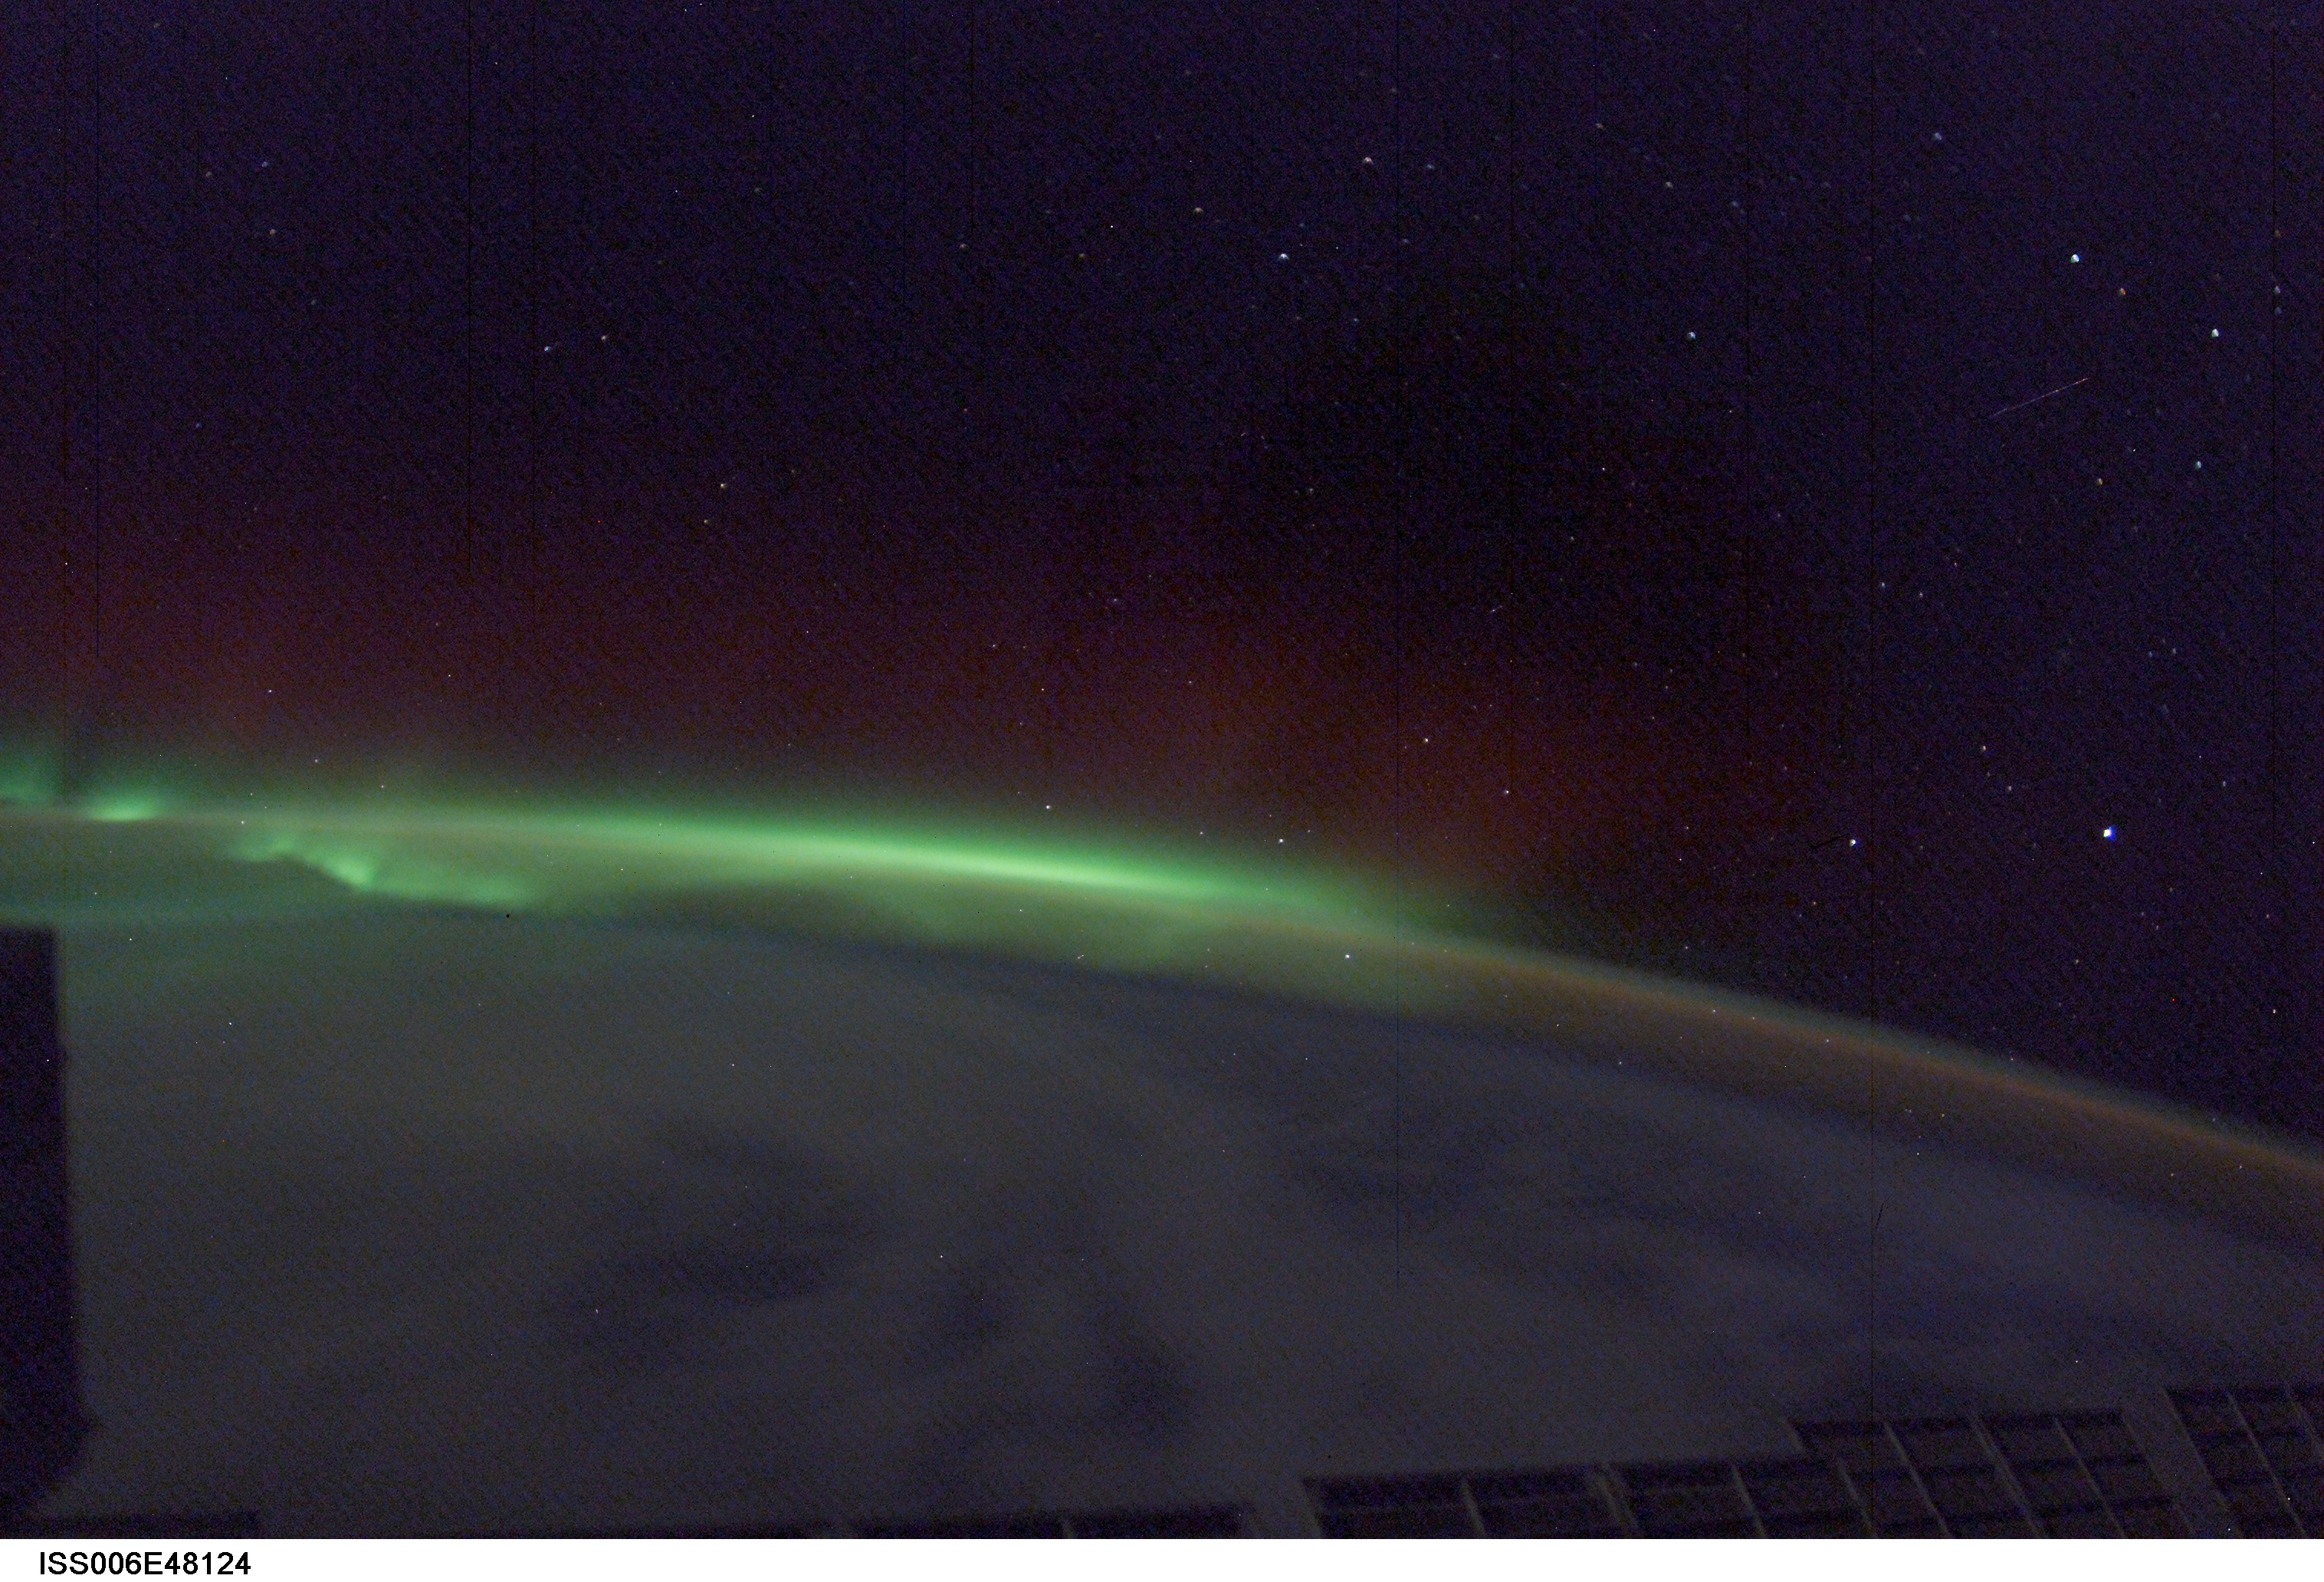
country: AURORA
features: AURORA AUSTRALIS, STARS
